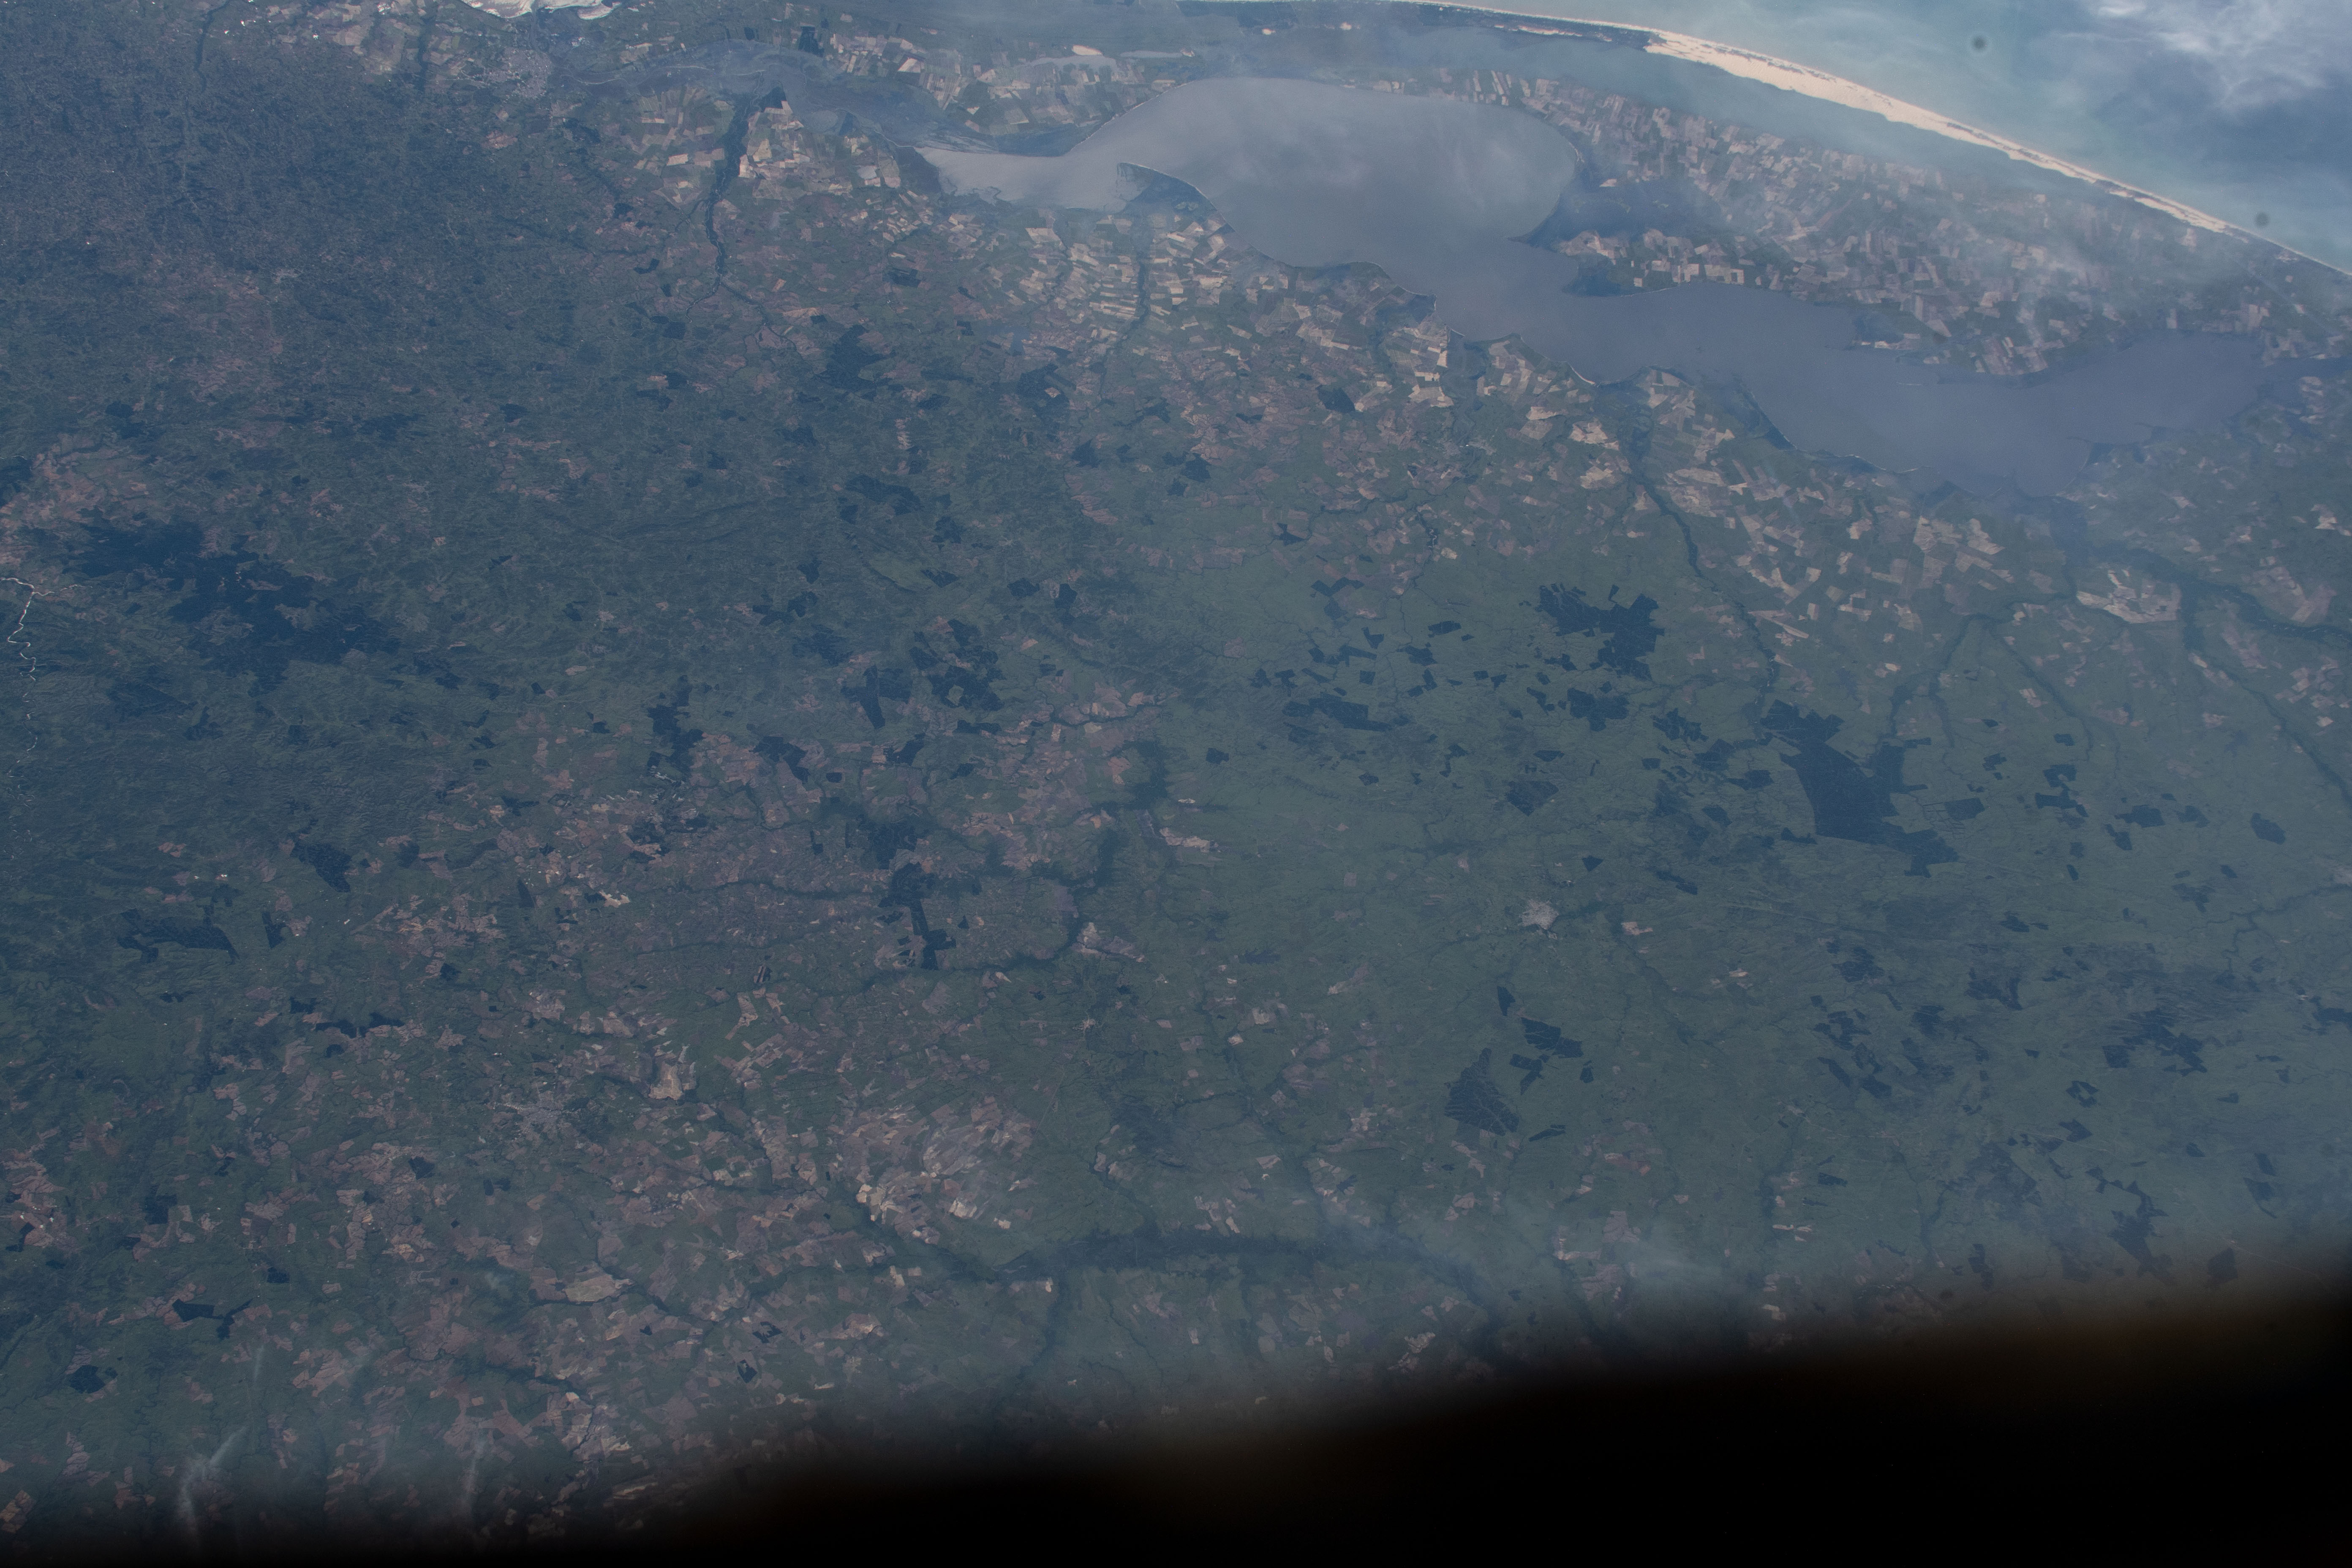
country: URUGUAY
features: LAGOA MIRIM, LAGOA MANGUEIRA
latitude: -32.0
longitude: -54.0
